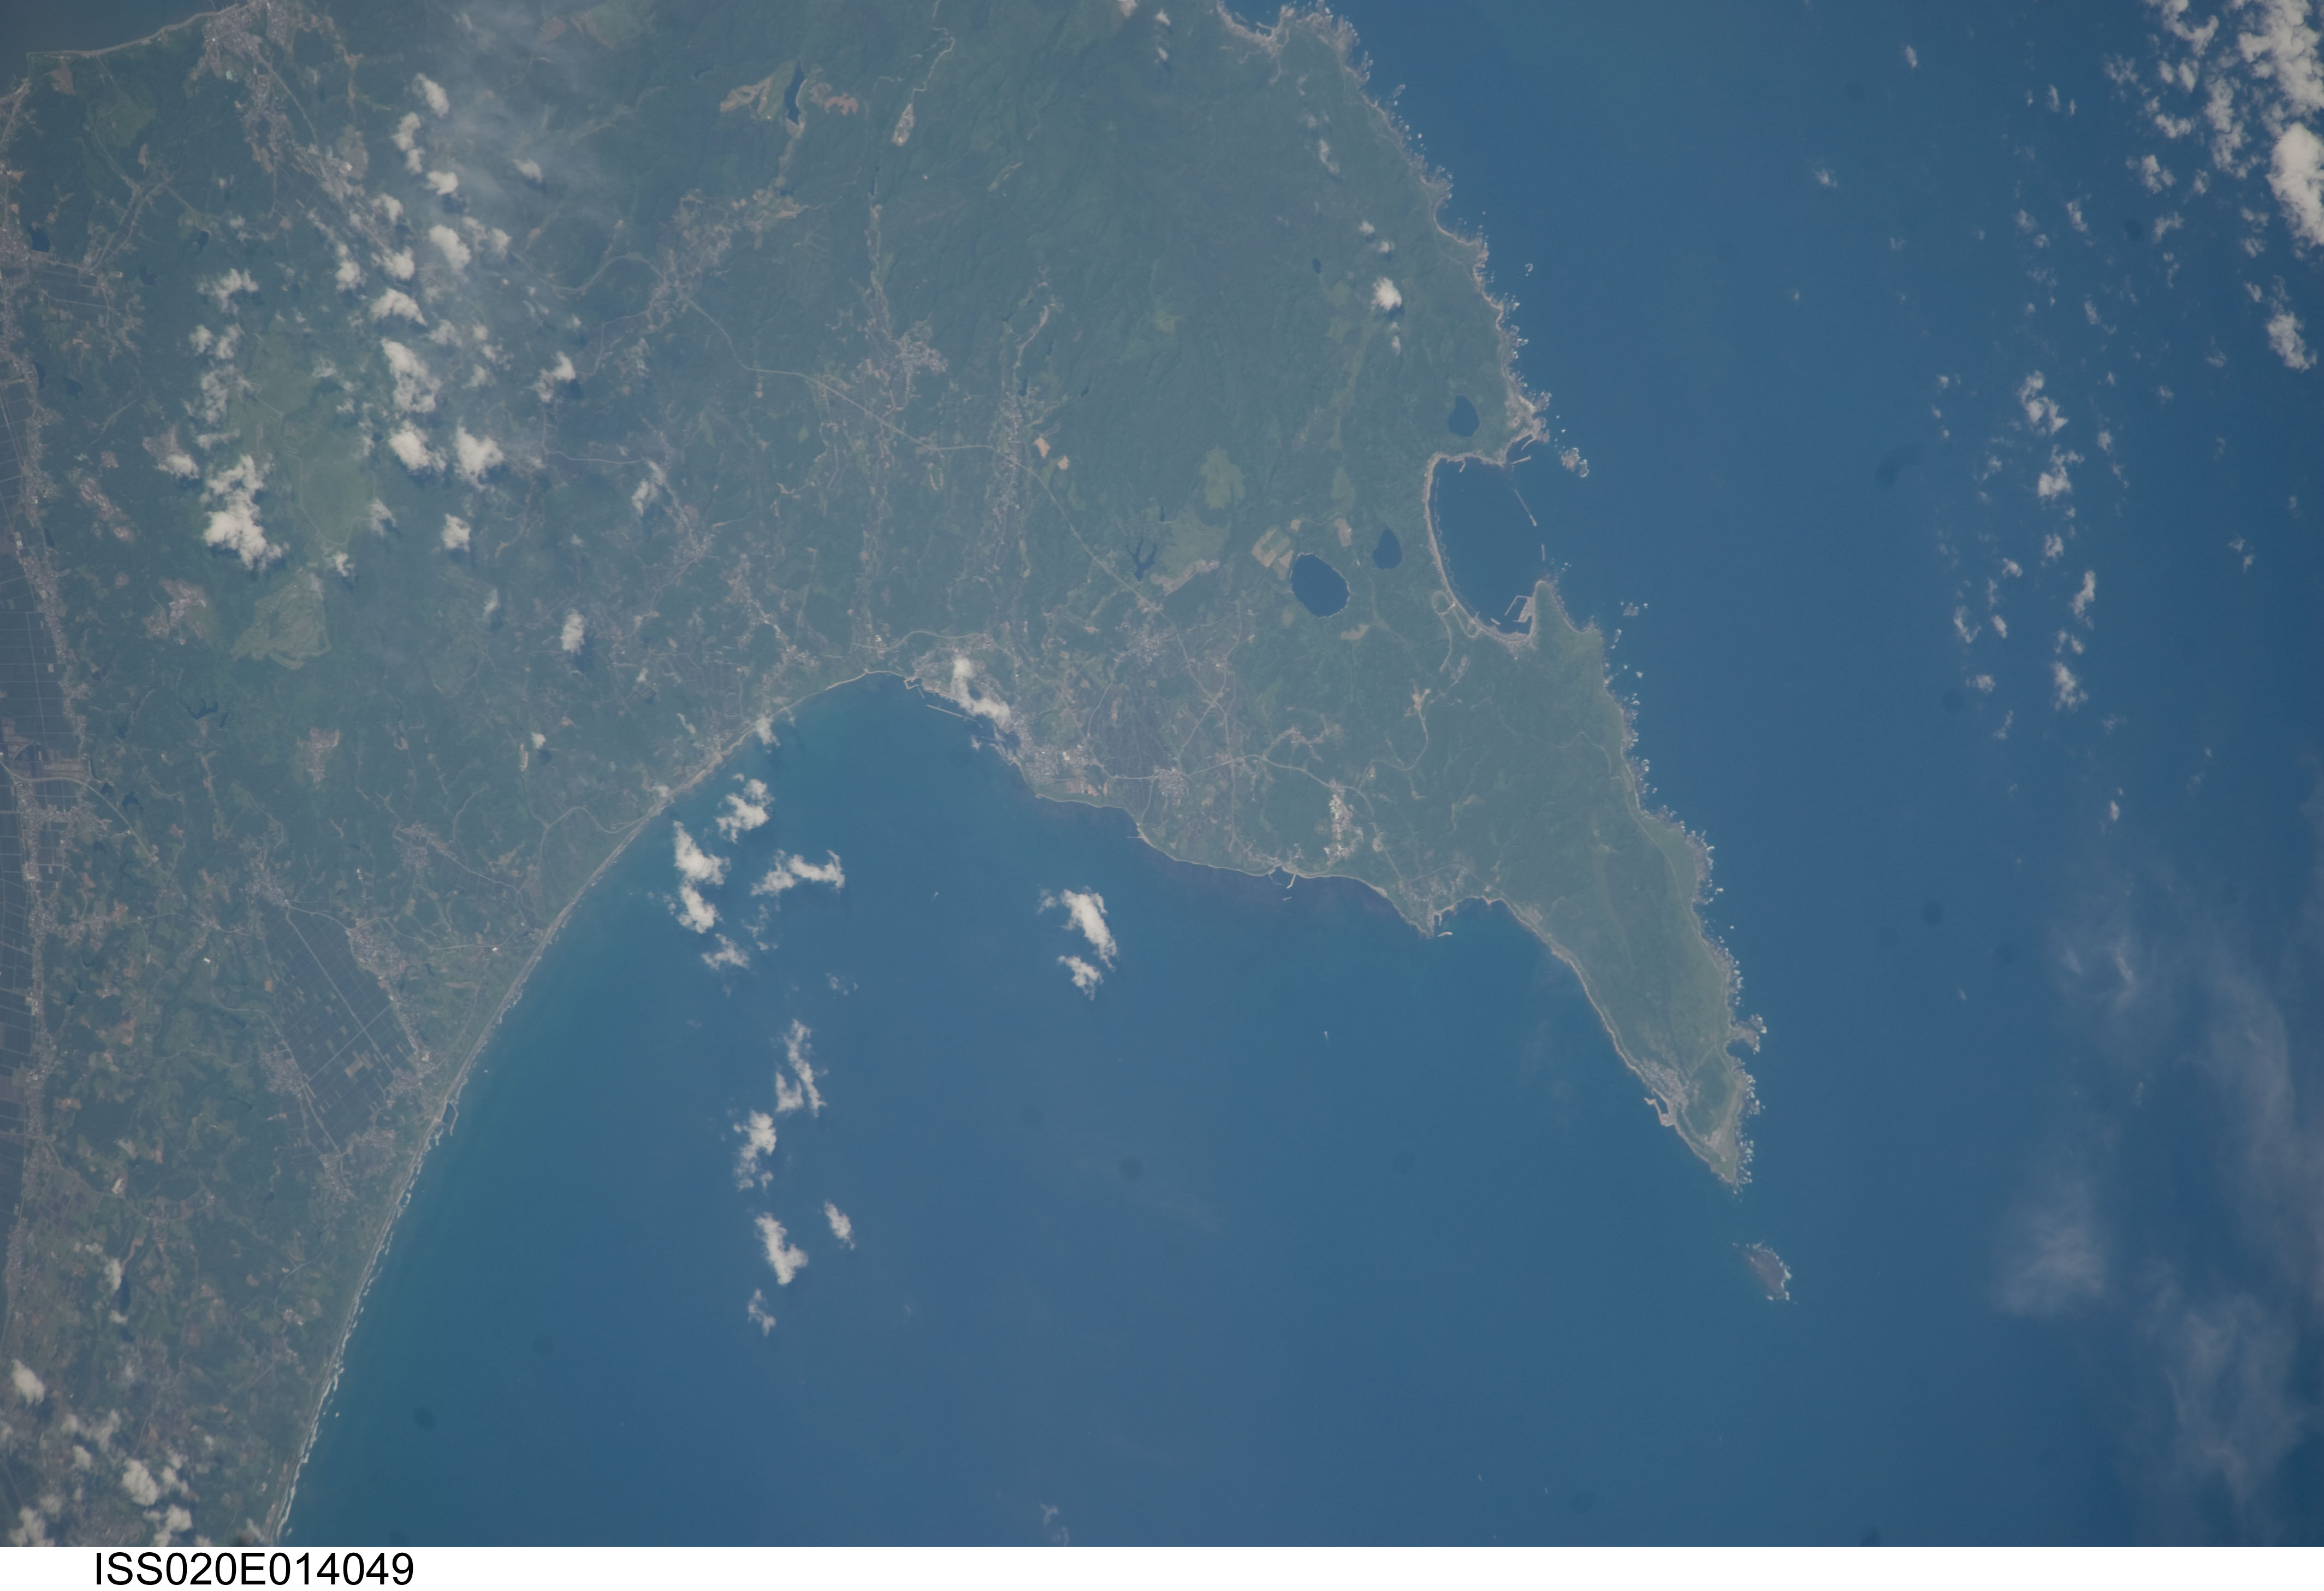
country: JAPAN
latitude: 40.0
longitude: 139.8
